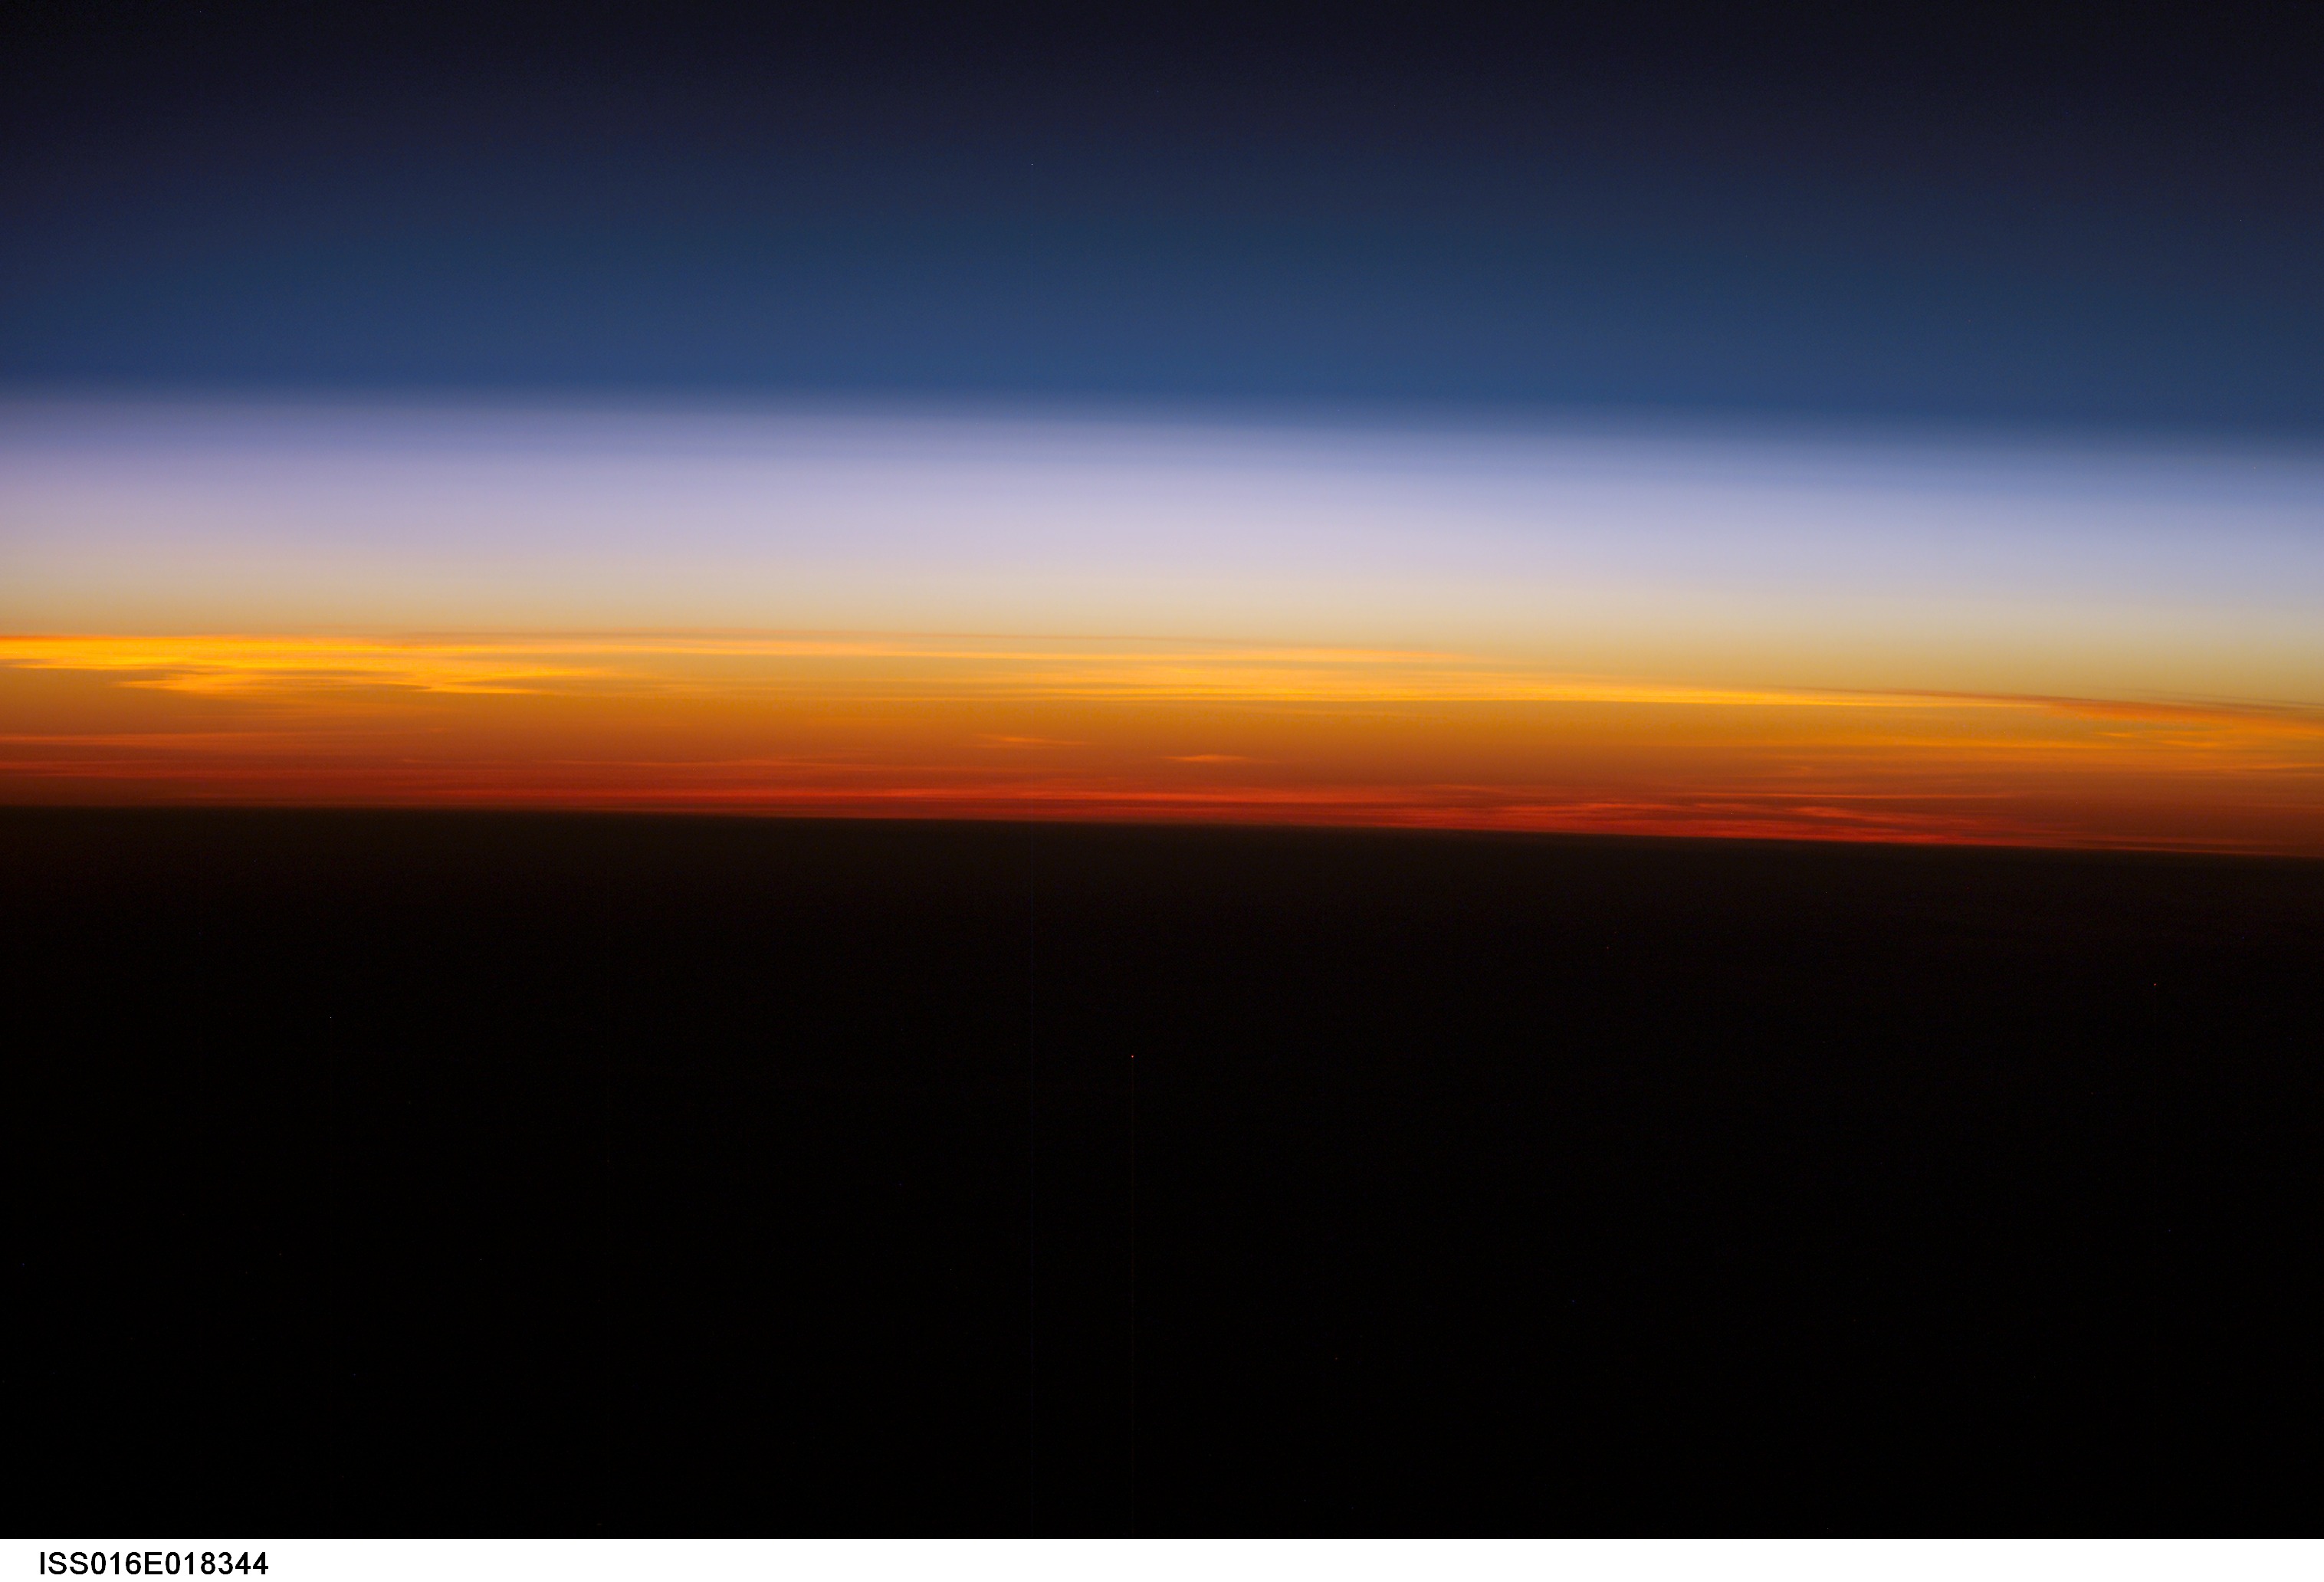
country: ASIA
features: ATMOSPHERIC LIMB, DUSK
